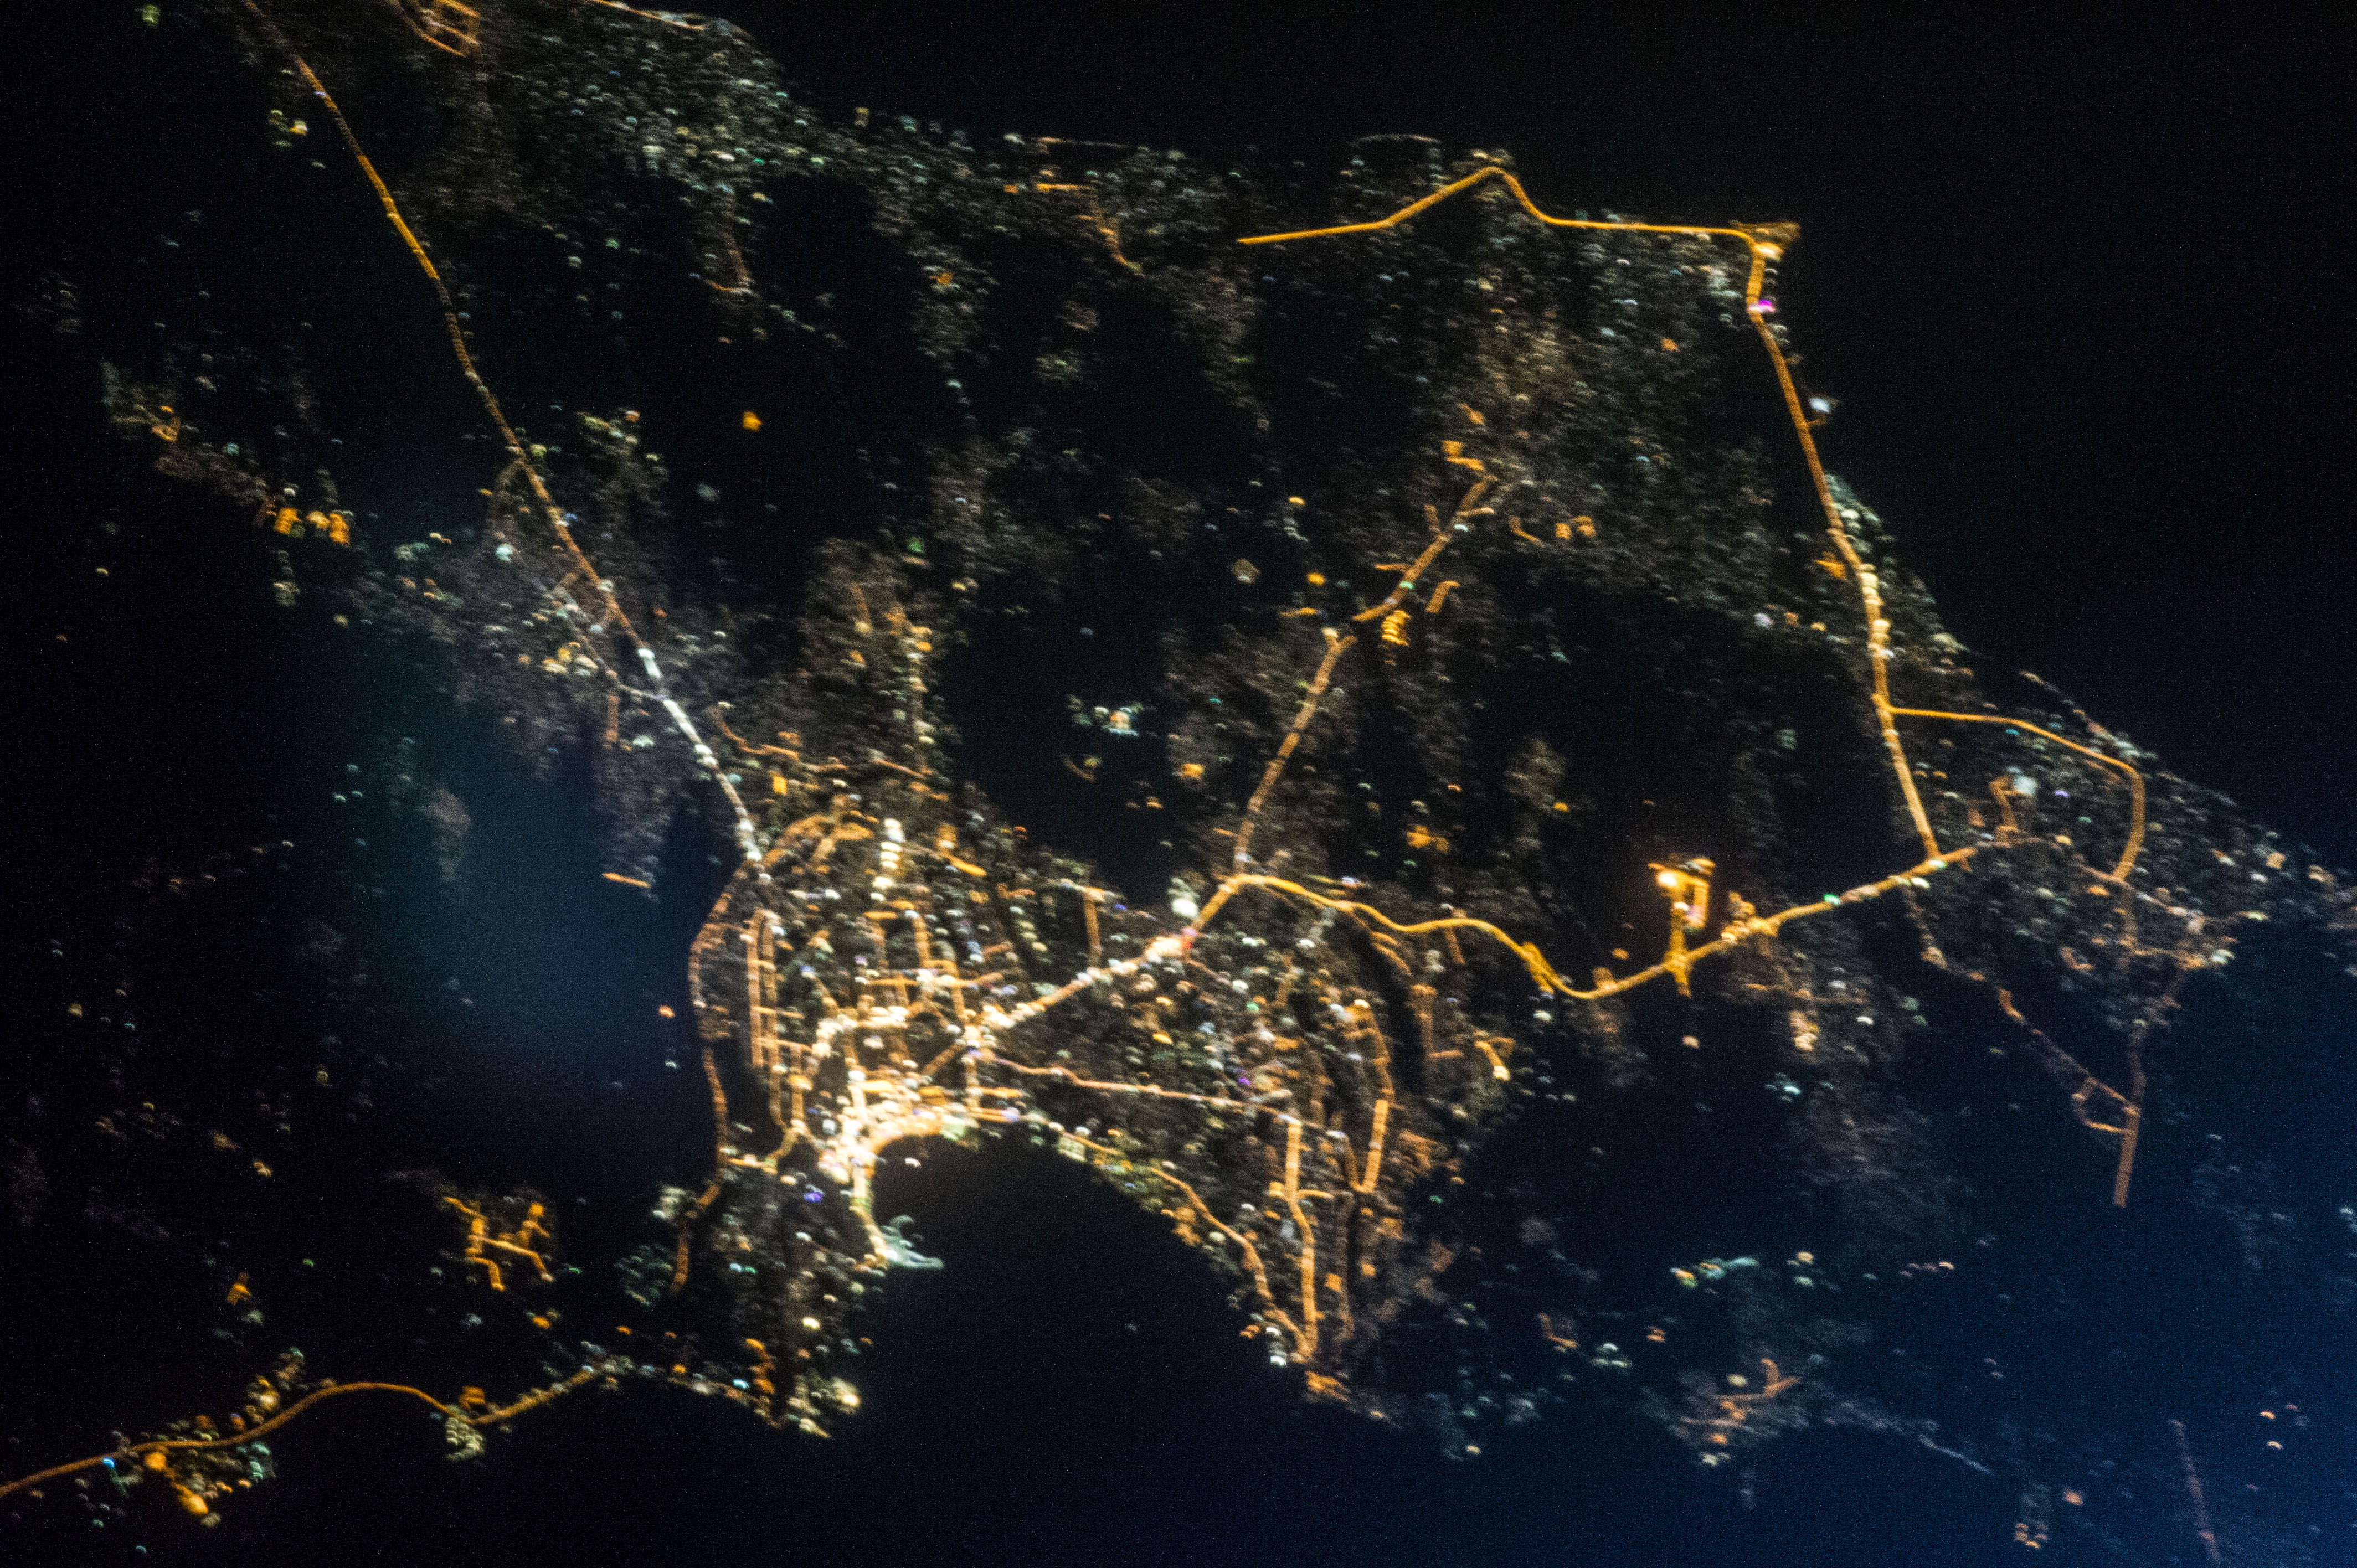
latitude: 40.4
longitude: 49.9
